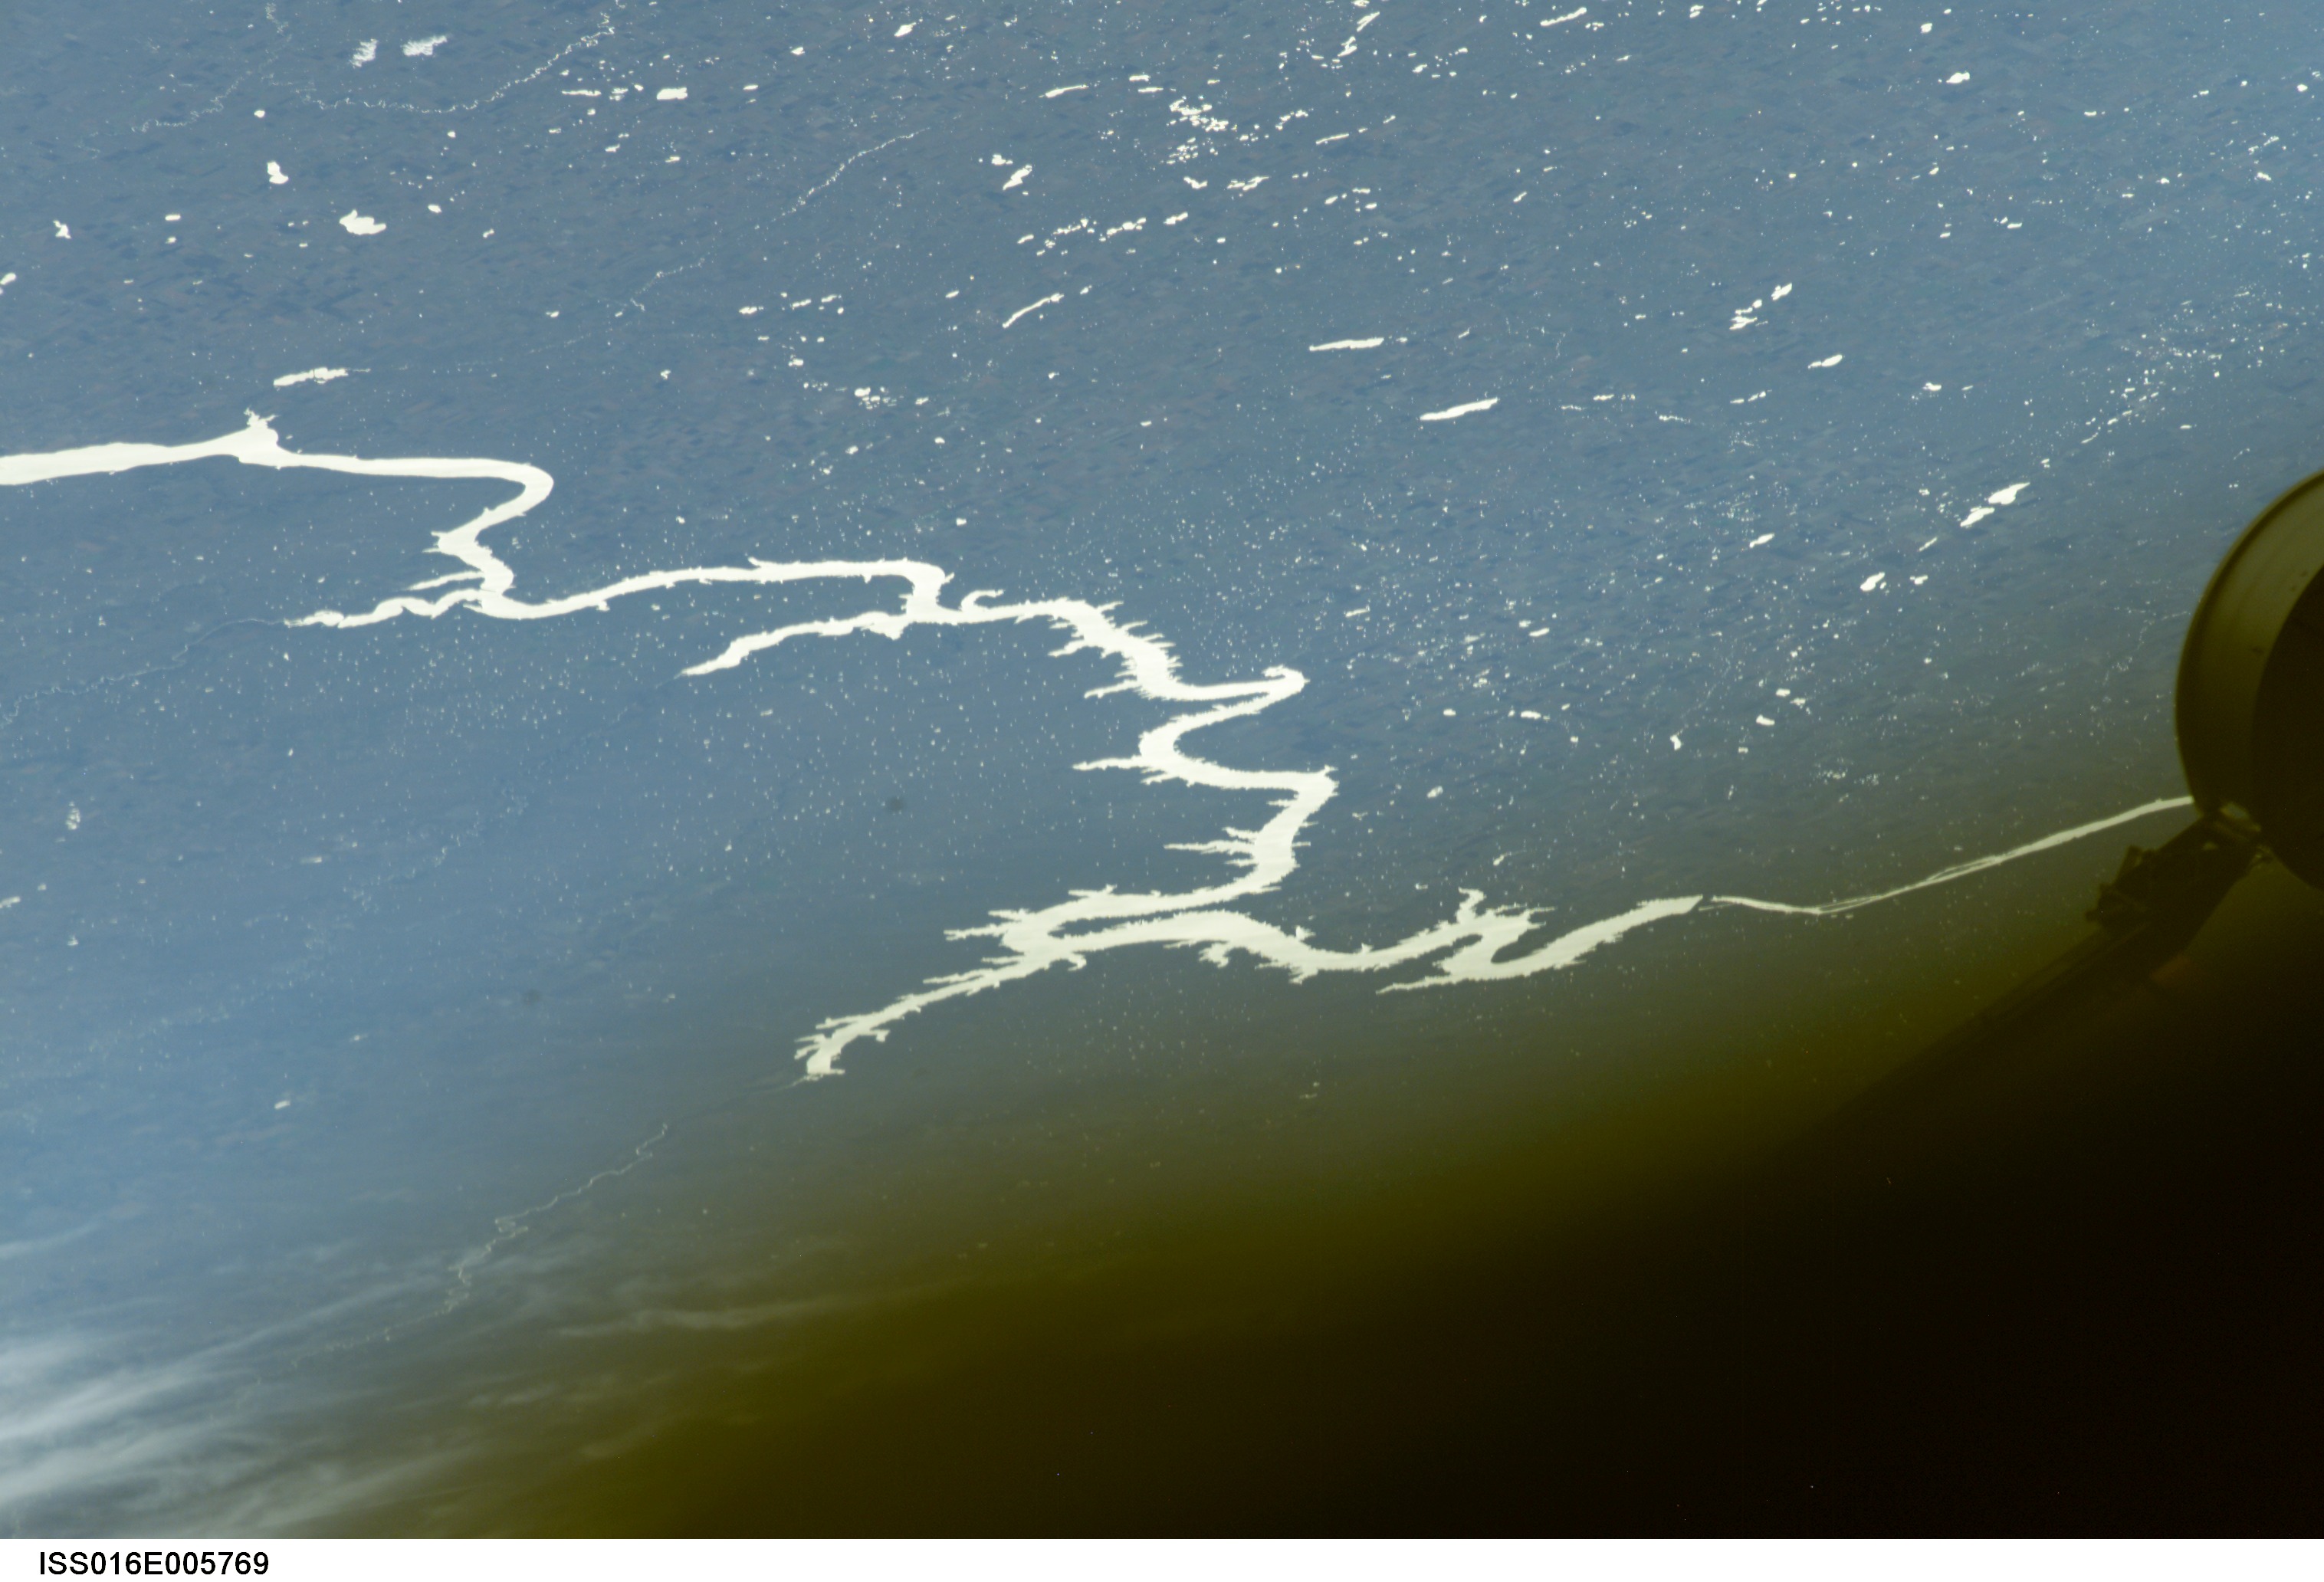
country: USA-SOUTH DAKOTA
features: MISSOURI R., LAKE OAHE, GLINT
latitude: 45.0
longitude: -100.5
